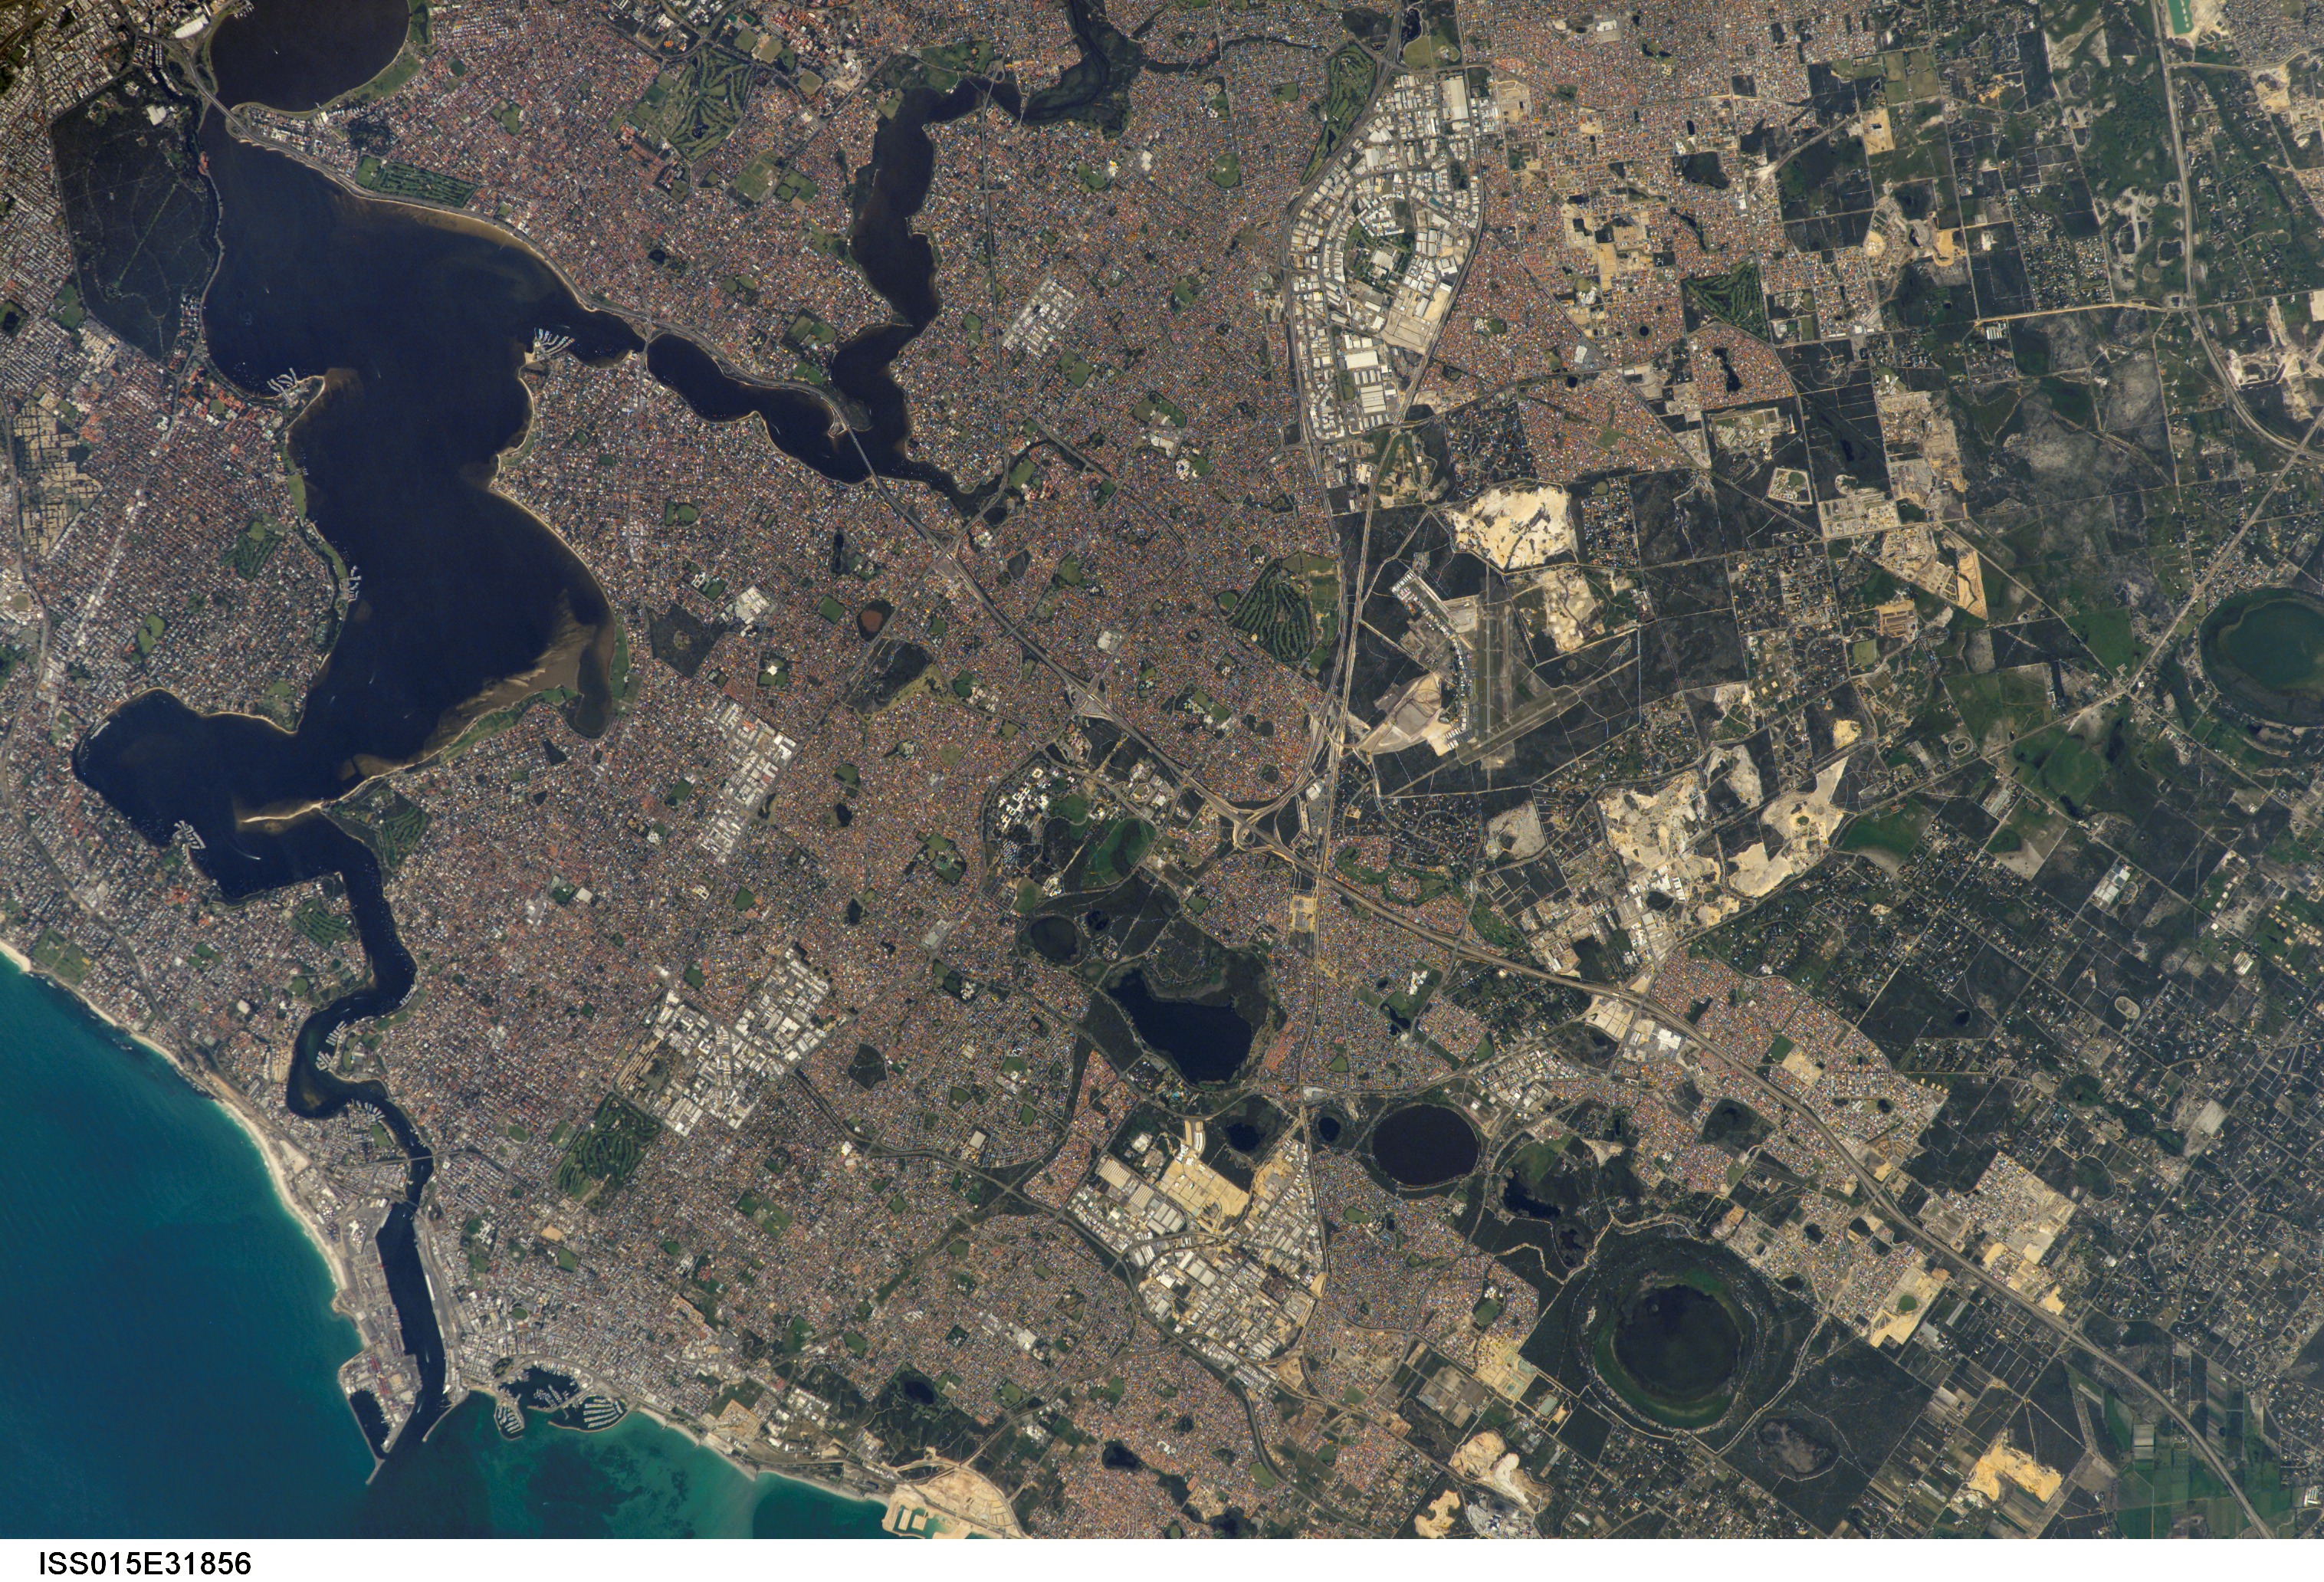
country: AUSTRALIA-WA
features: S. PERTH, SWAN R. EST., PONDS
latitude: -32.1
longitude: 115.8
